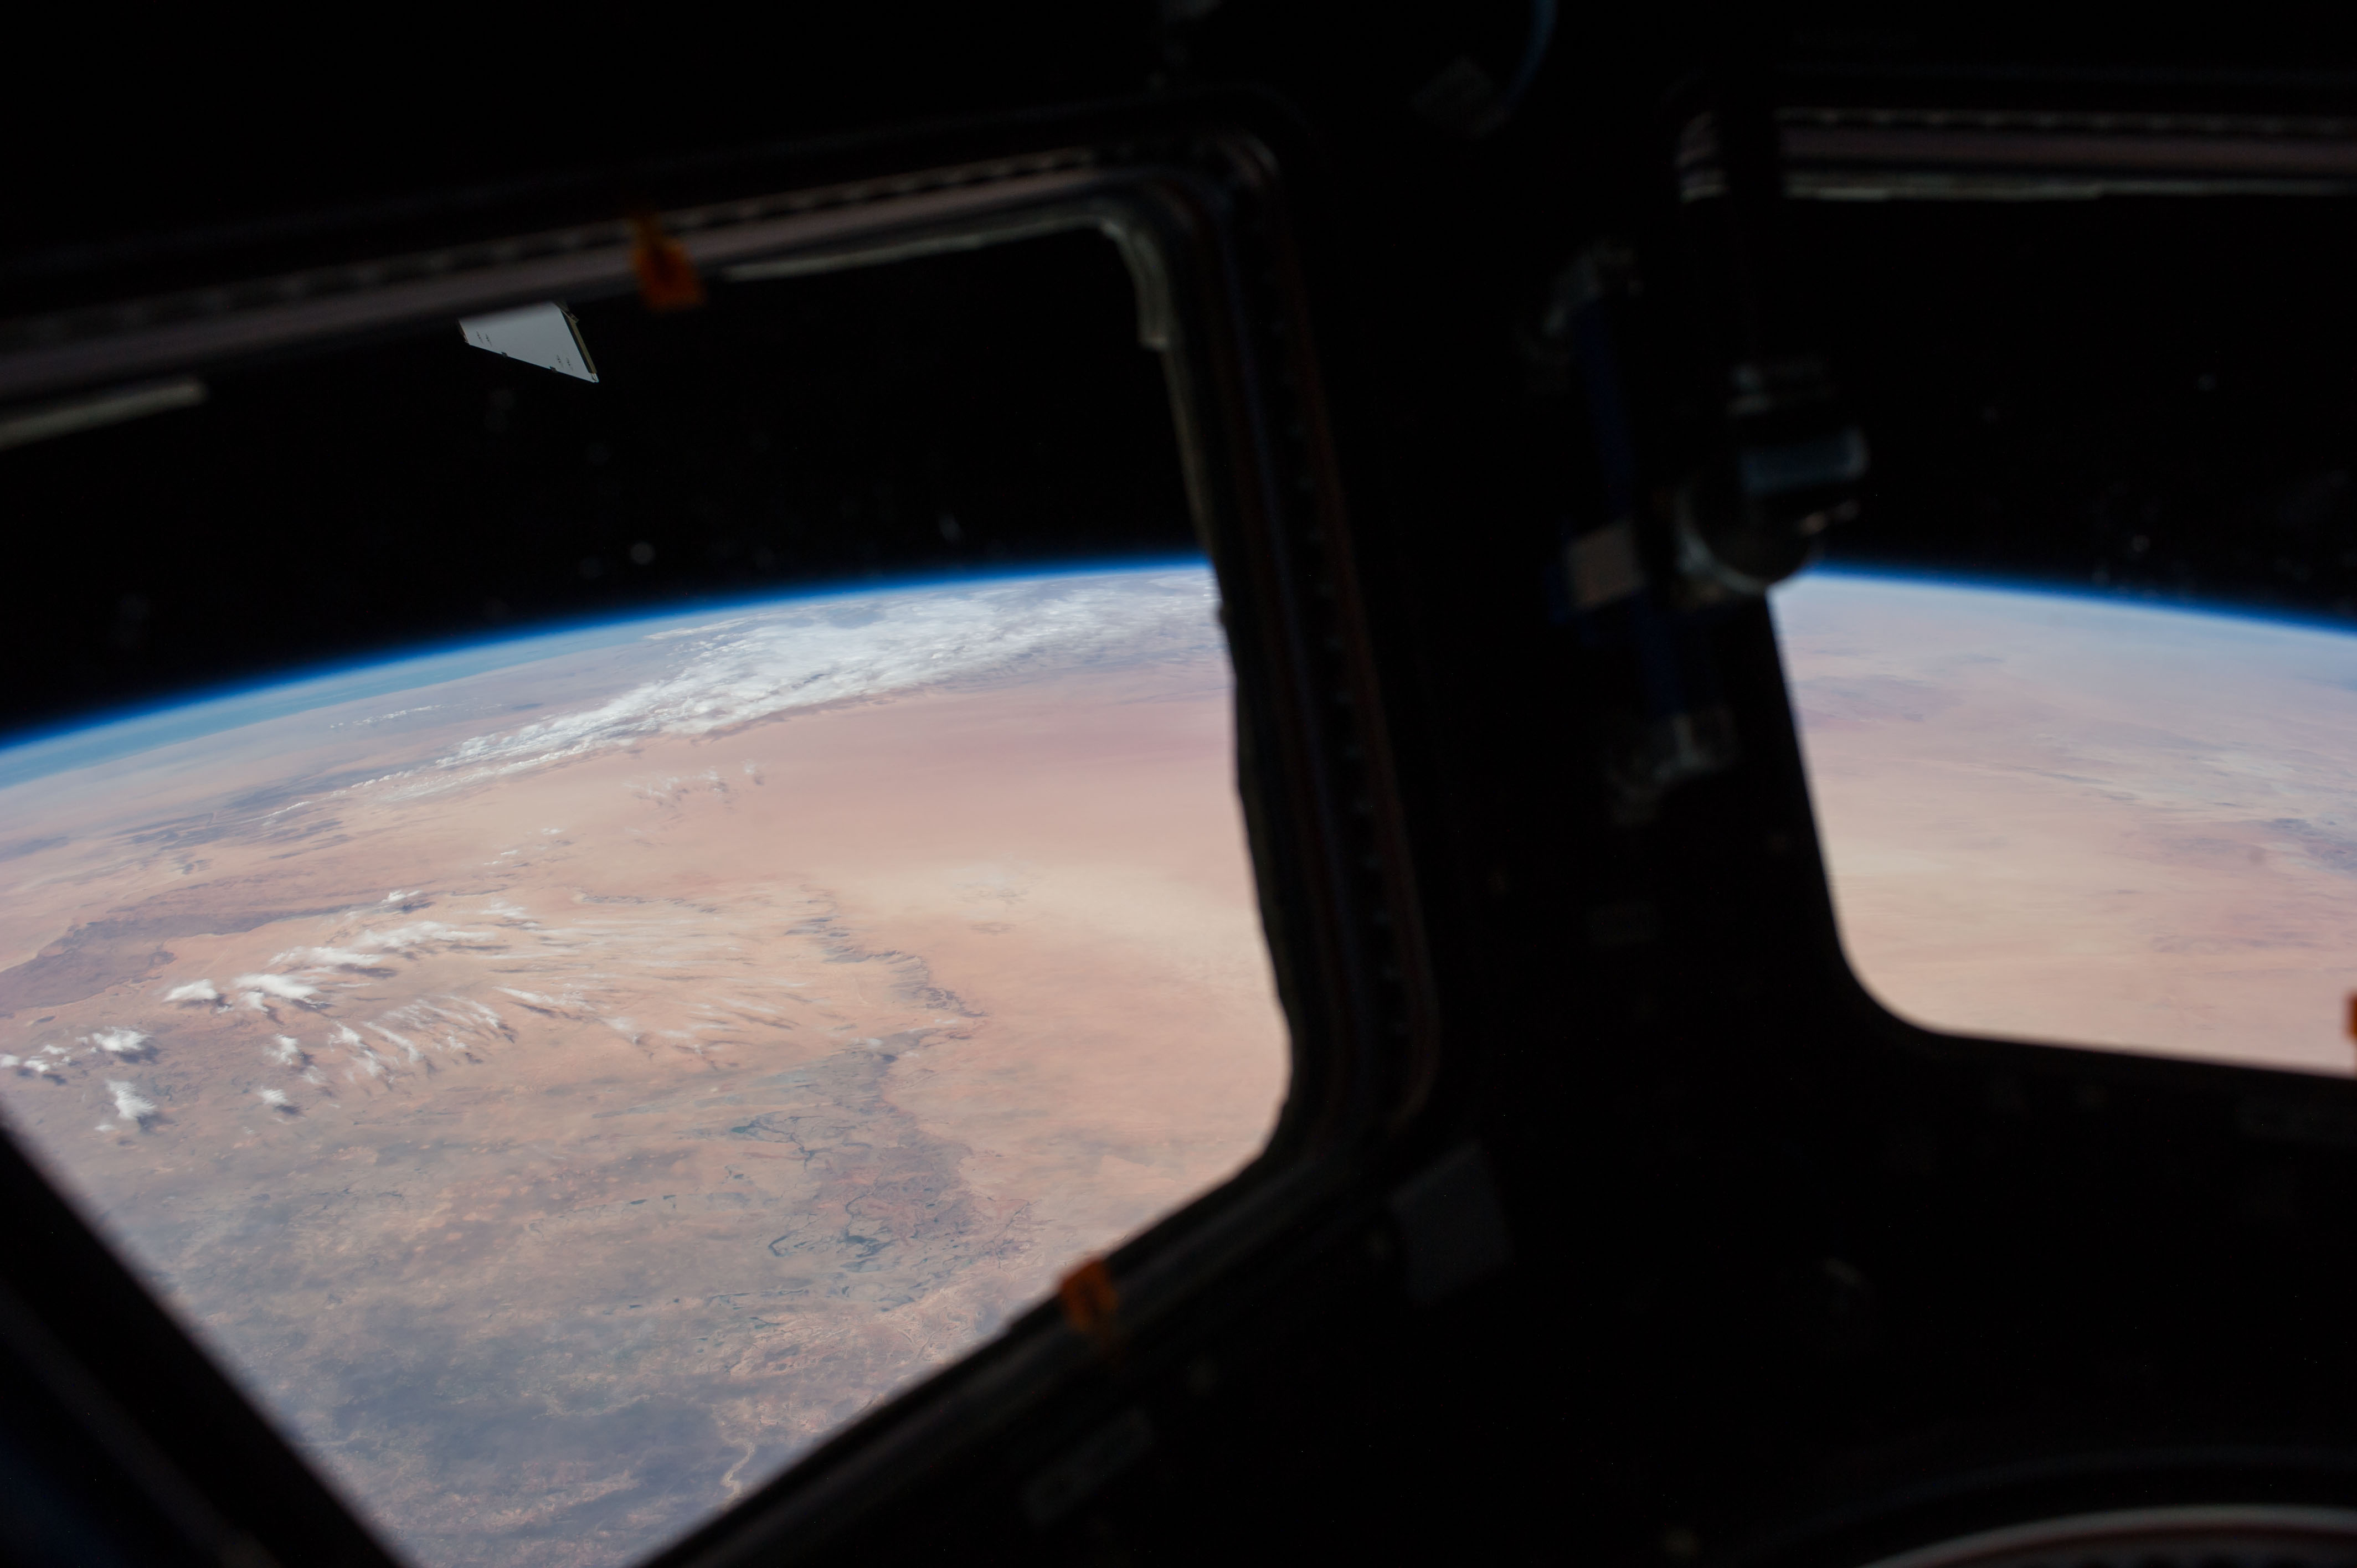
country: MAURITANIA
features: SAHARA DES., ISS, ATMOSPHERIC LIMB
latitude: 17.5
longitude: -6.0
